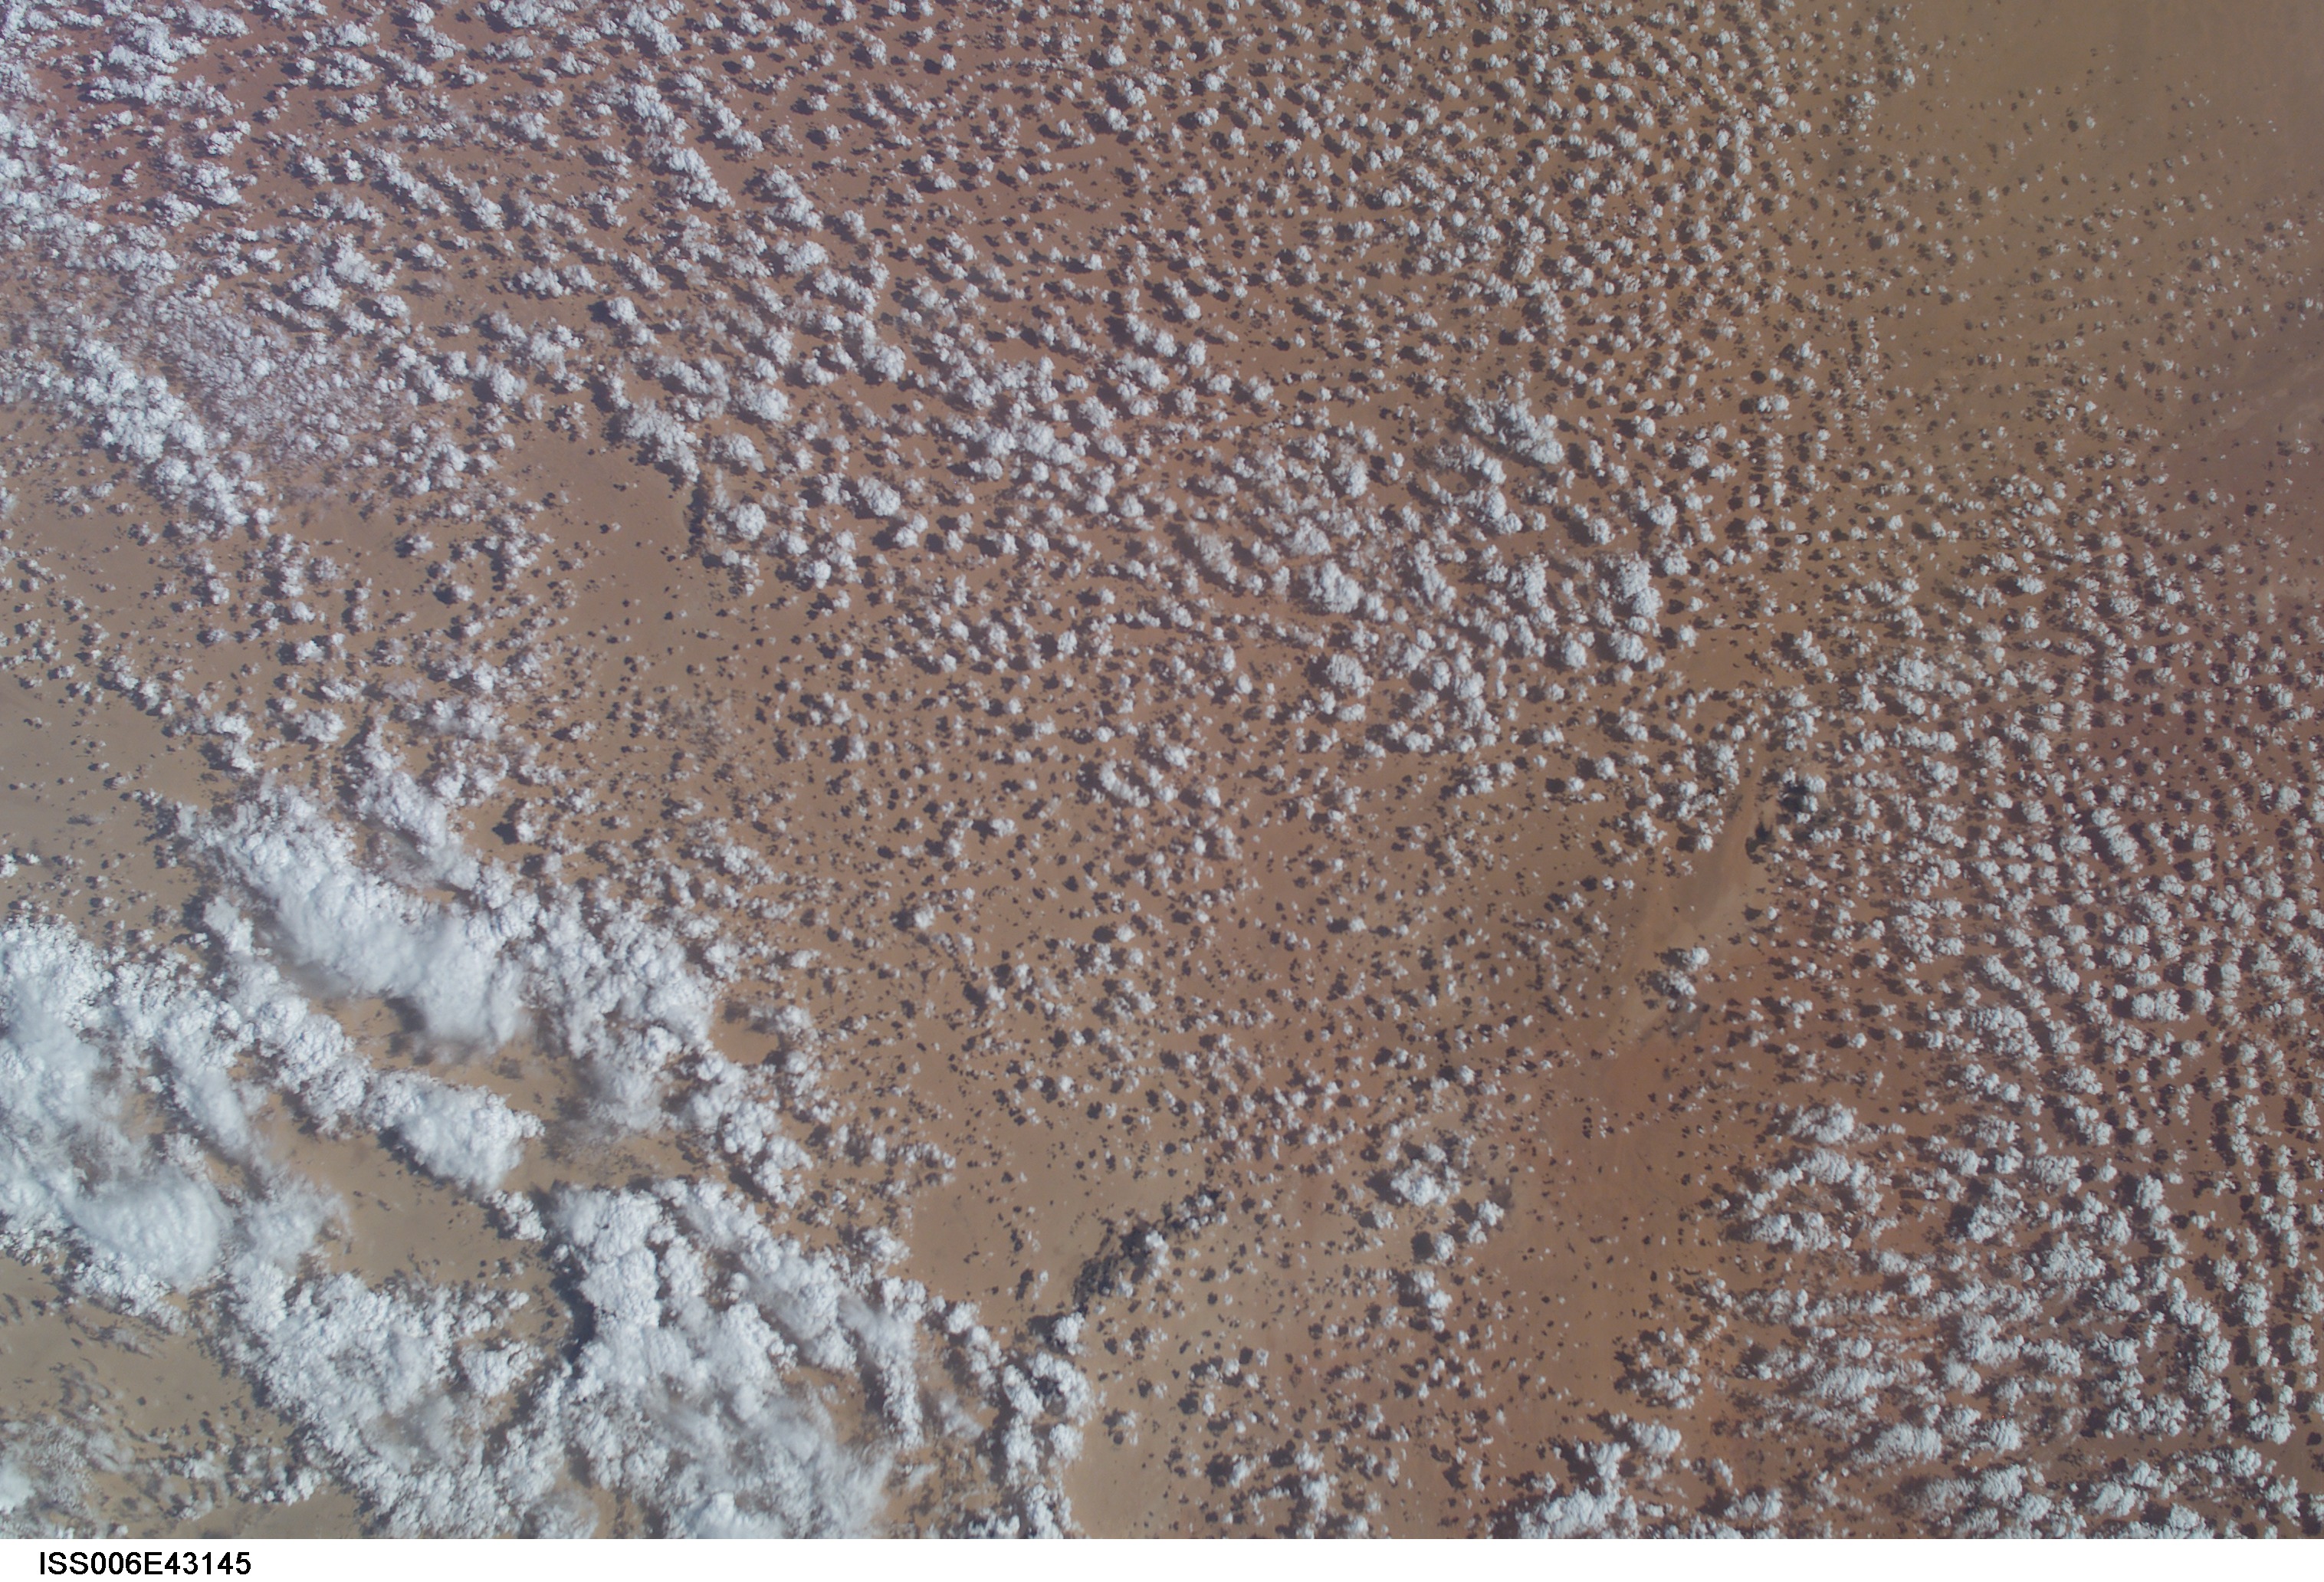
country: AFRICA
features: SAHARA DESERT
